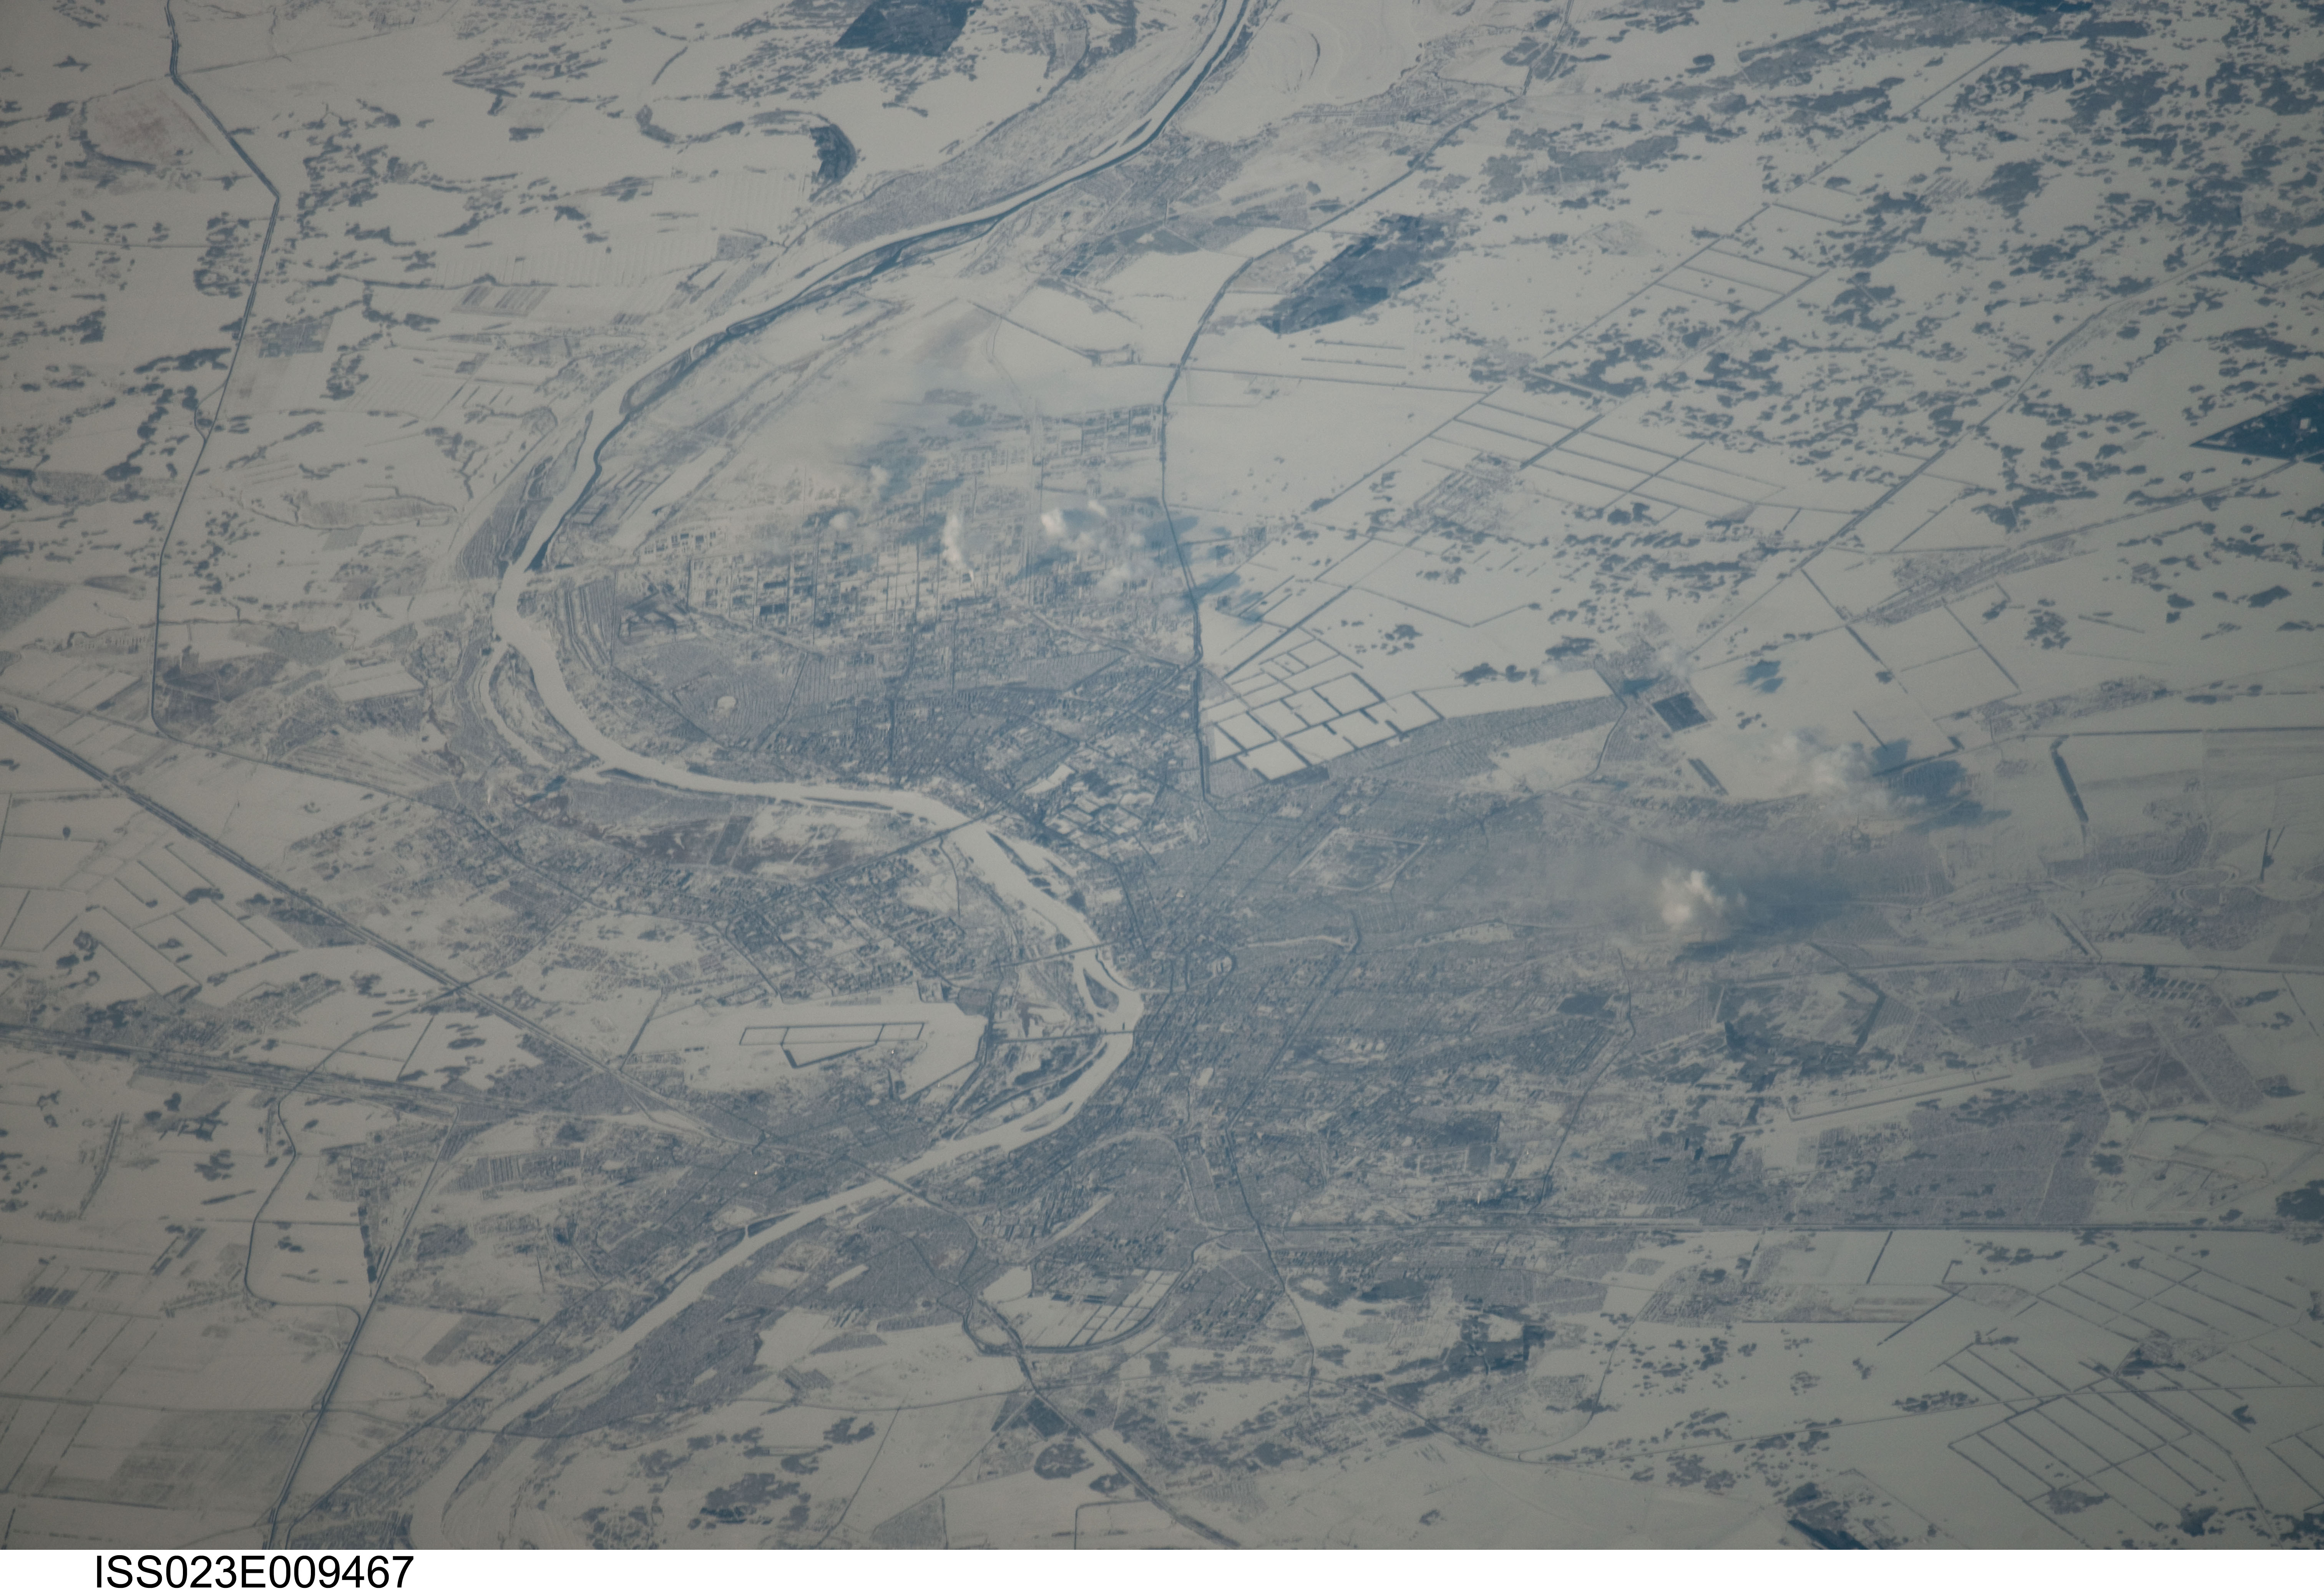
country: RUSSIAN FEDERATION
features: OMSK, IRTYSH RIVER, AIRPORT, SMOKE PLUMES, SNOW, ICE, AGR.
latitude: 55.0
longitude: 73.3
